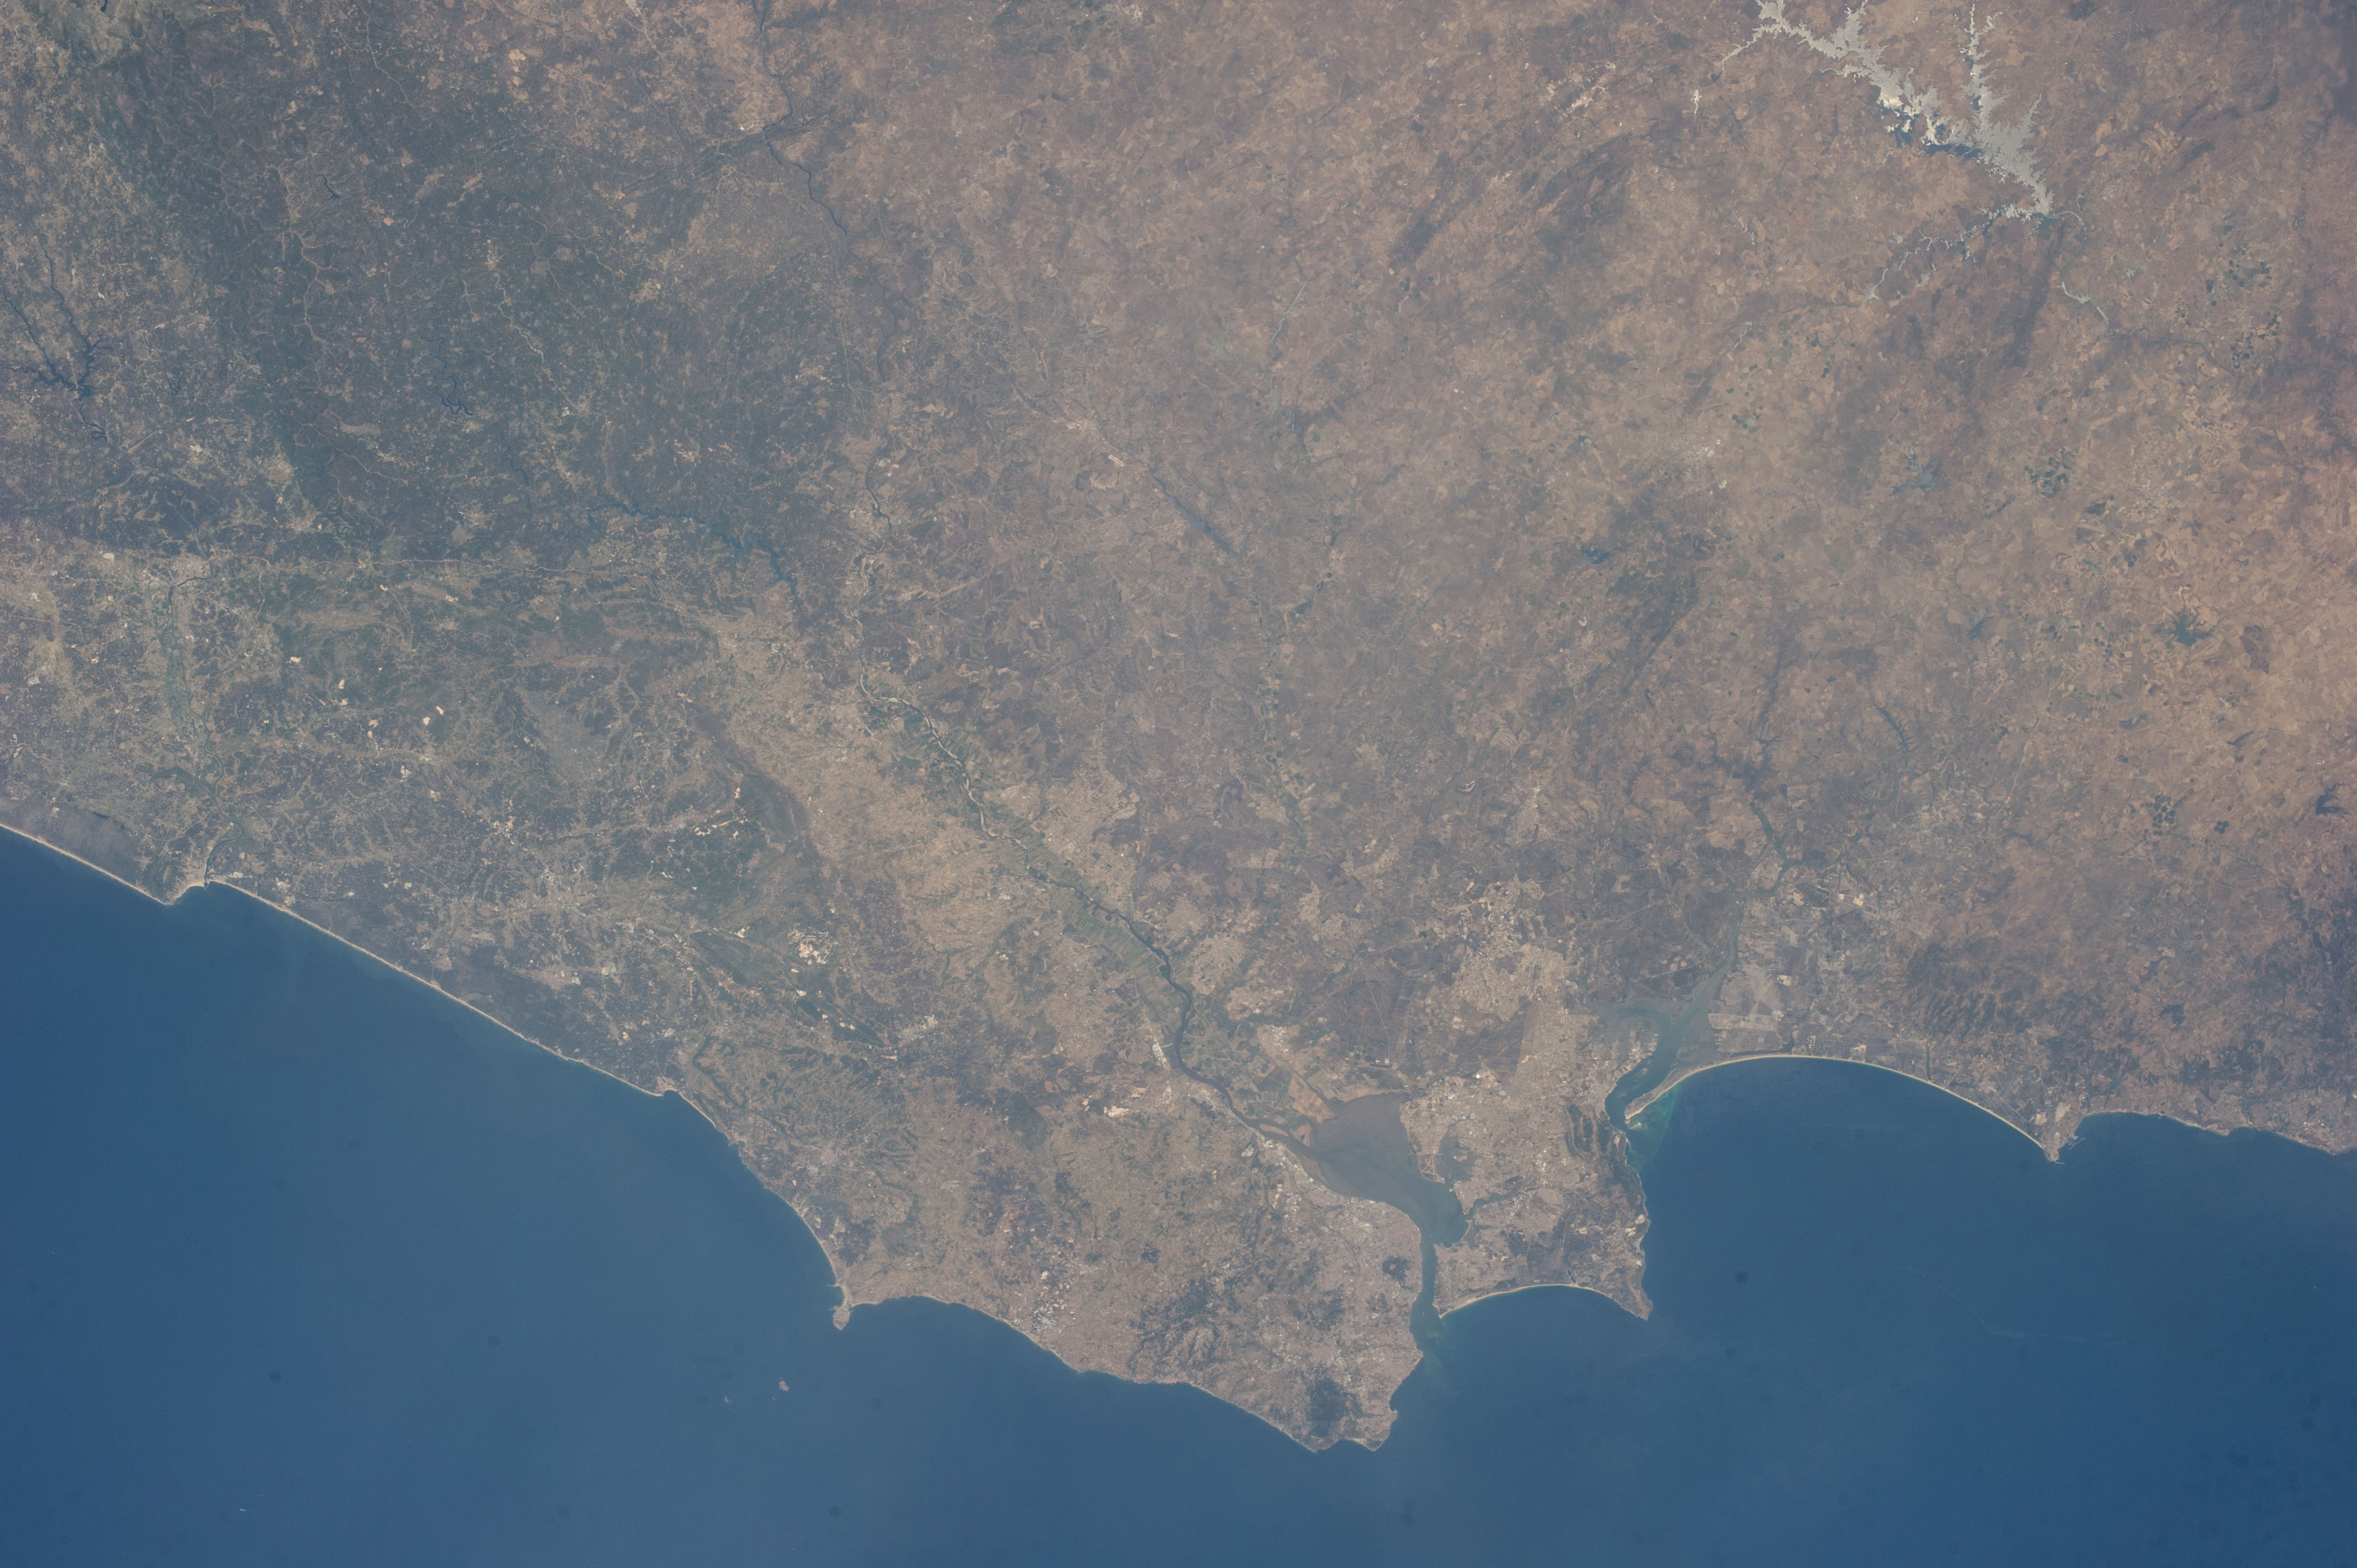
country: PORTUGAL
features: PORTUGAL,TORRES VEDRAS,PENICHE,LISBOA,SETUBAL MUNICIPALITY,SETUBAL,ALENQUER,AGUALVA-CACEM,SESIMBRA,LISBON,LOURES,LISBON CY.,ALVERCA DO RIBATEJO,ALMADA,SETUBAL CY.,BARREIRO,CORROIOS
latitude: 39.0
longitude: -8.5
